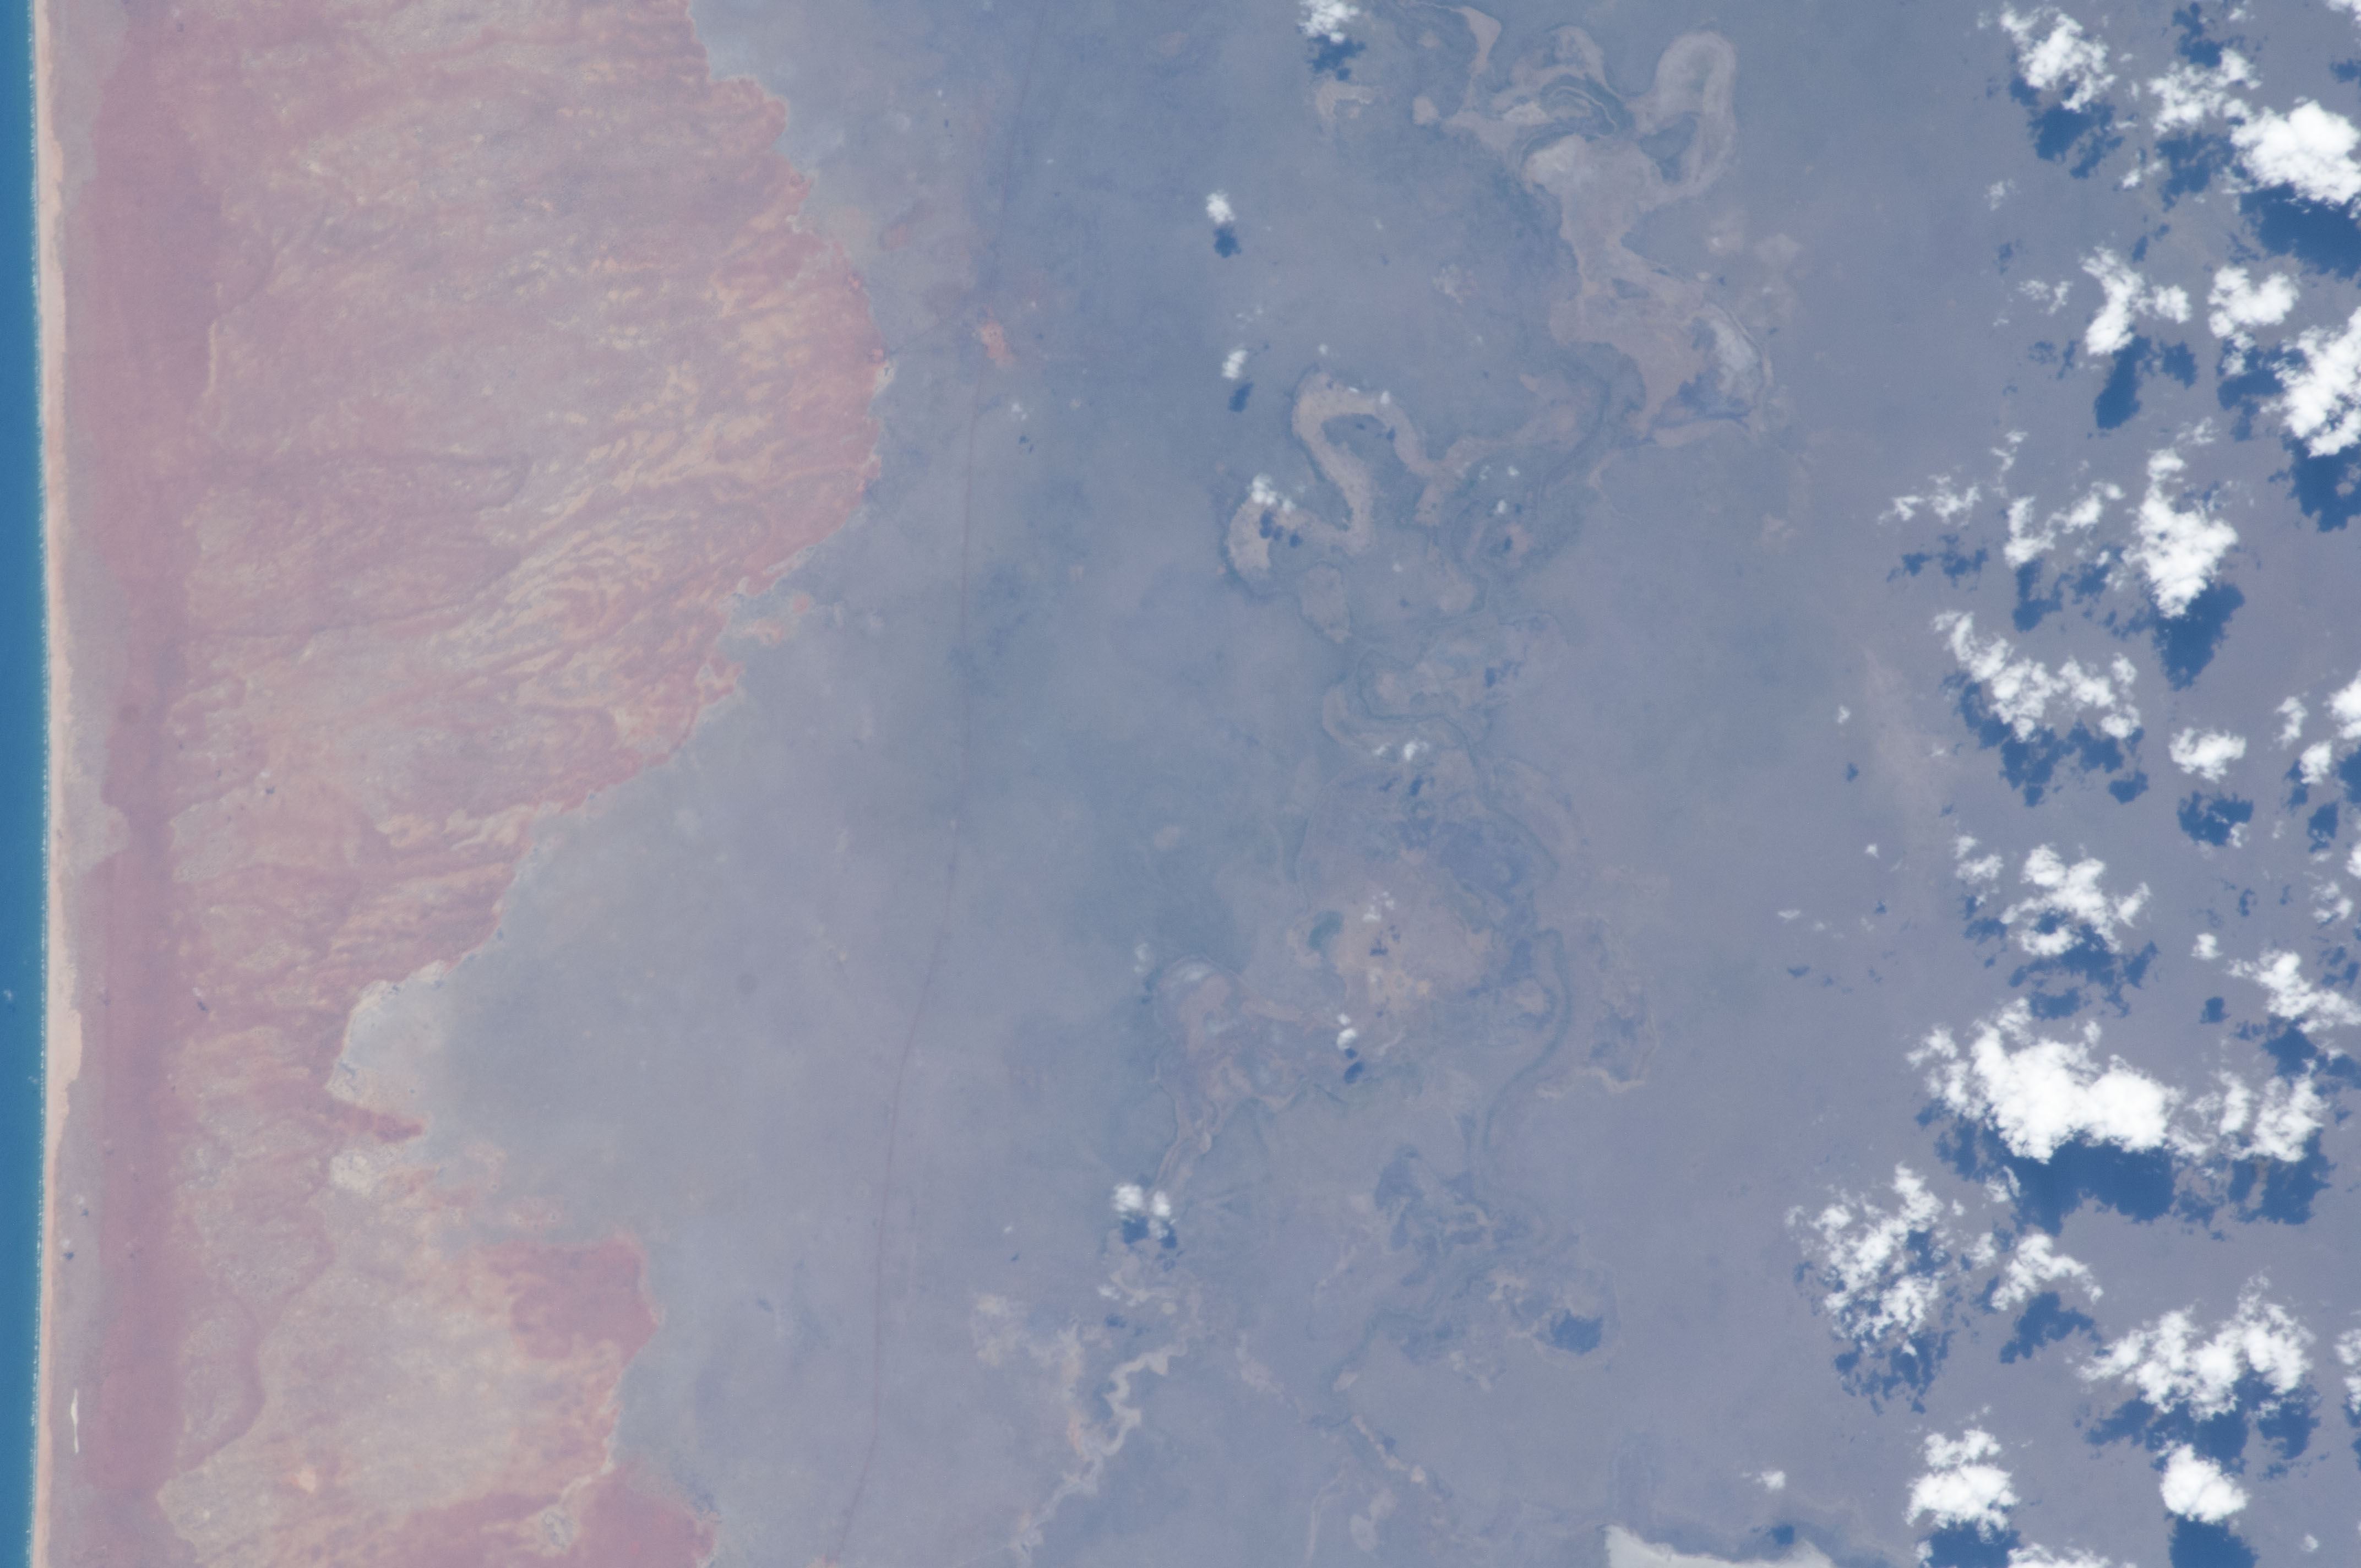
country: SOMALIA
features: SHEBELLE R., COASTAL DUNES
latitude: 0.8
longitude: 43.2
